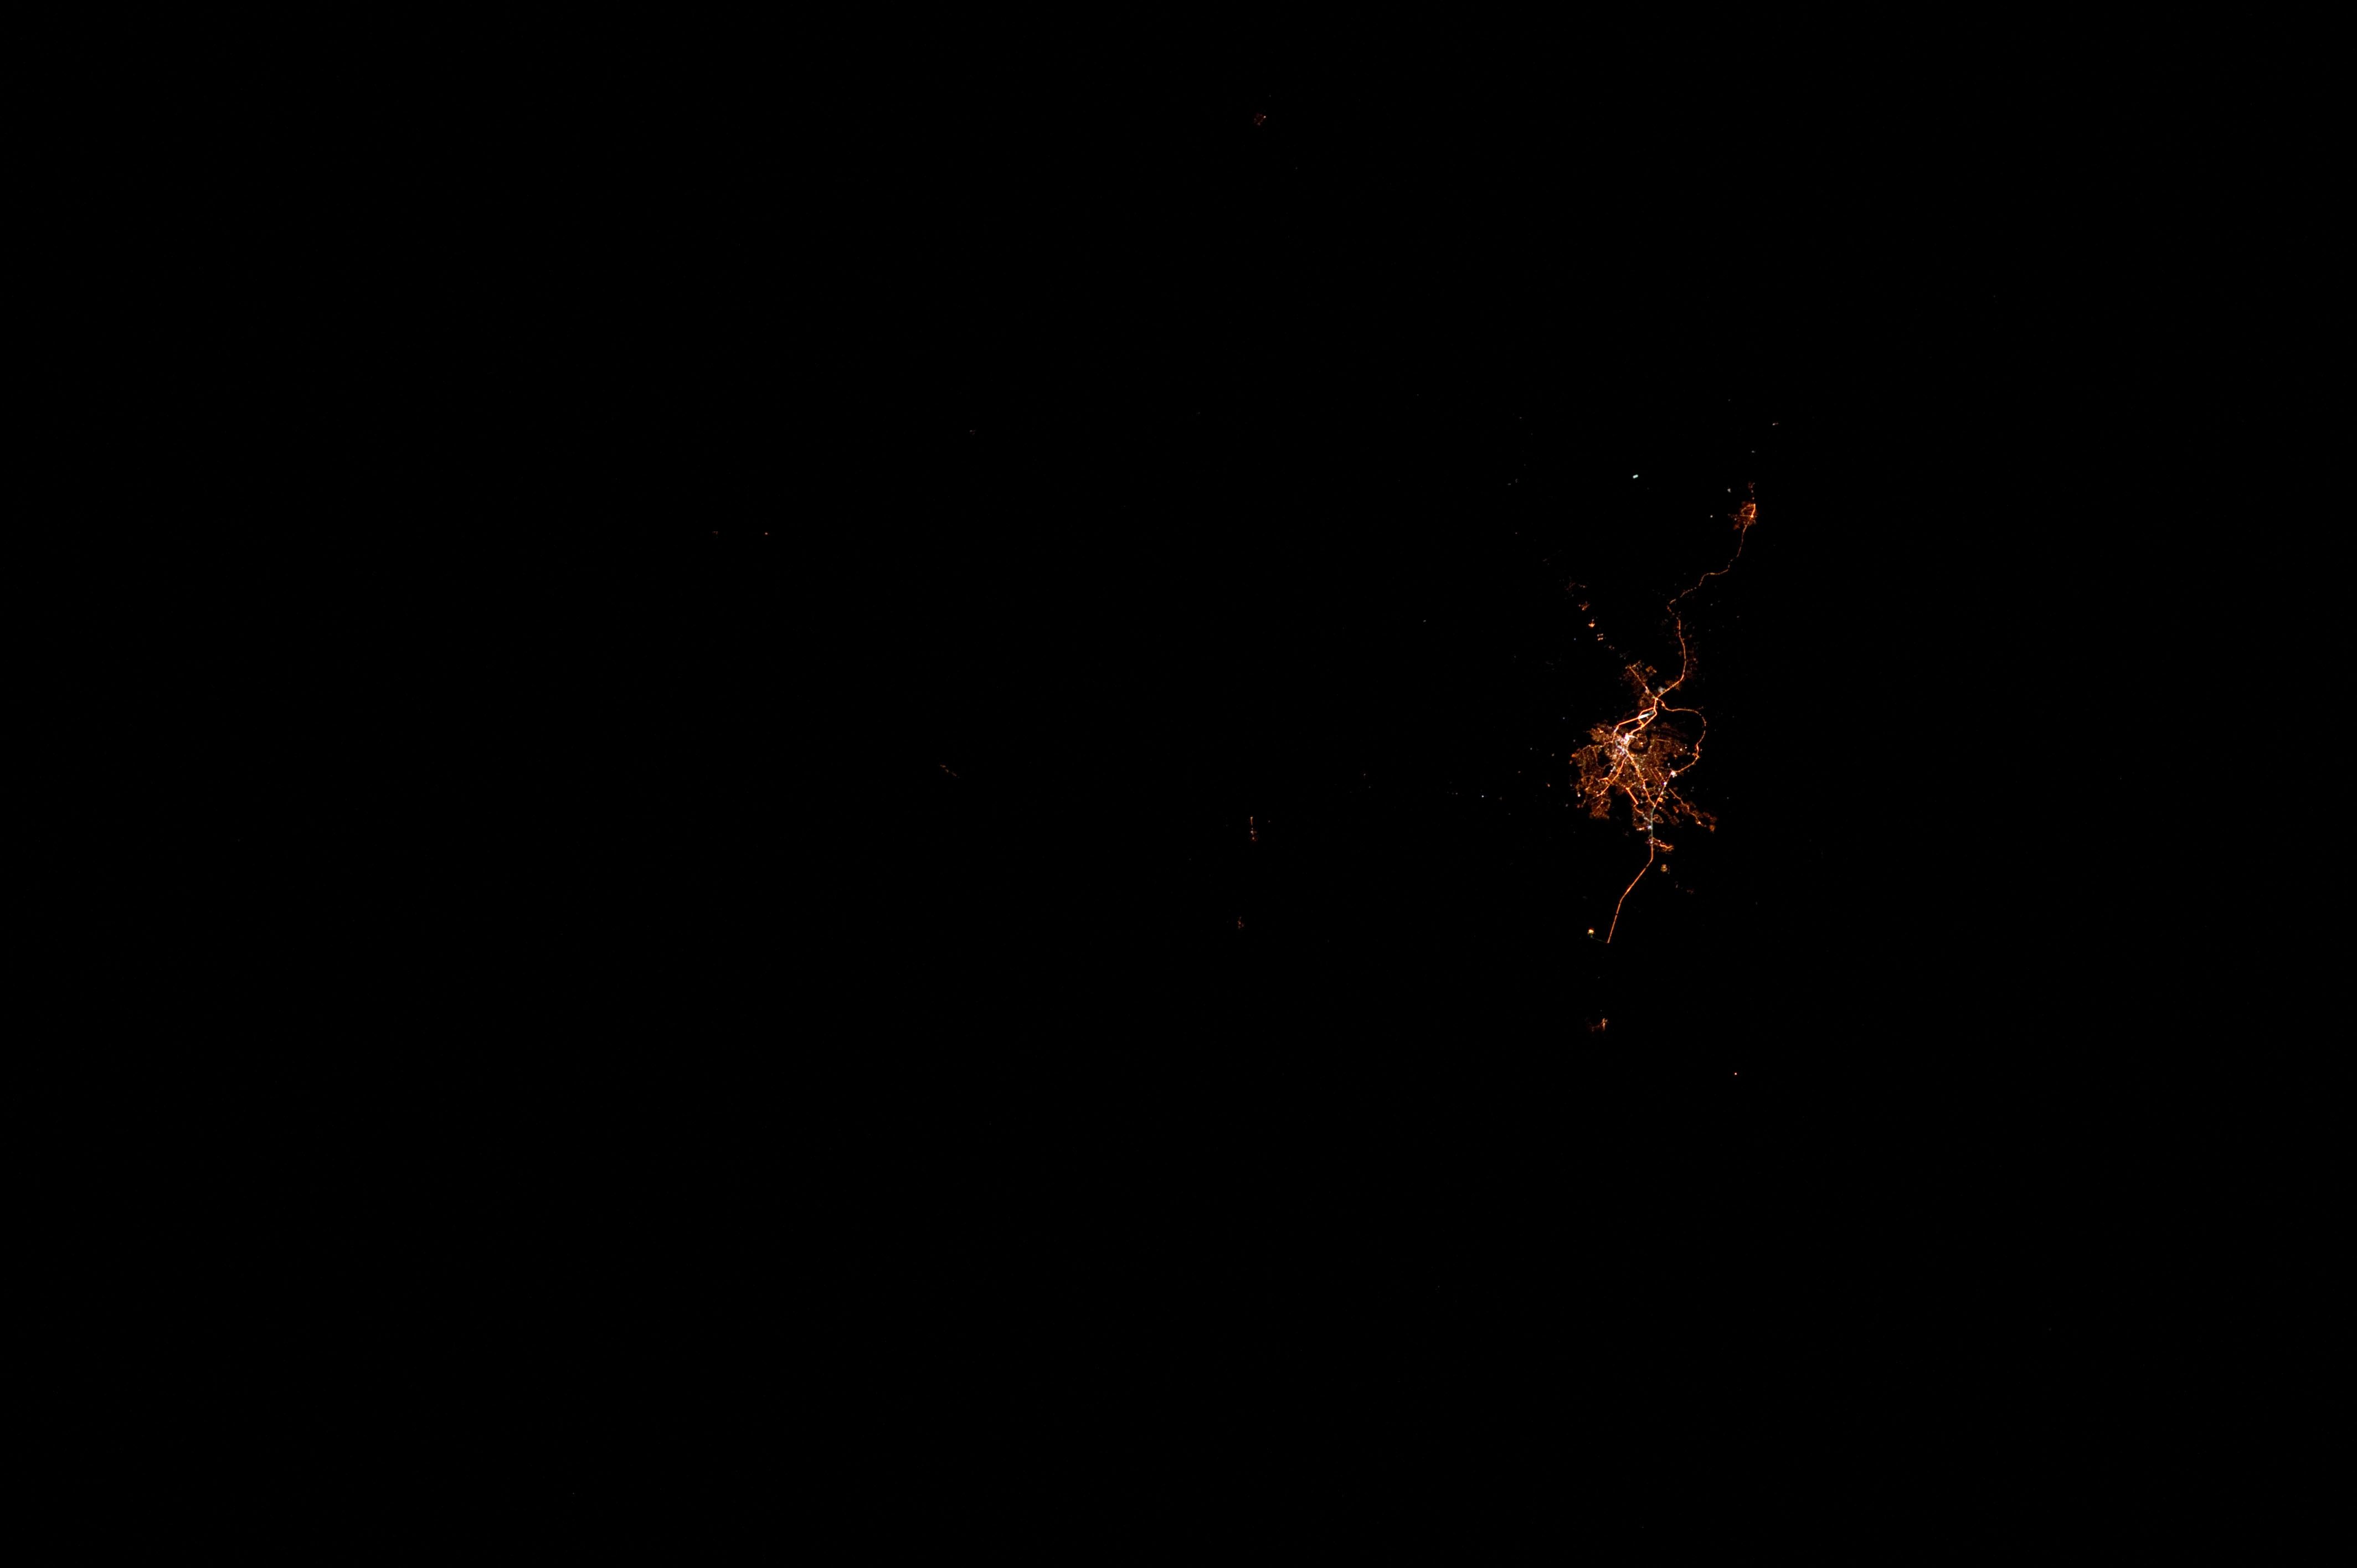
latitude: -10.0
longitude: -67.8
